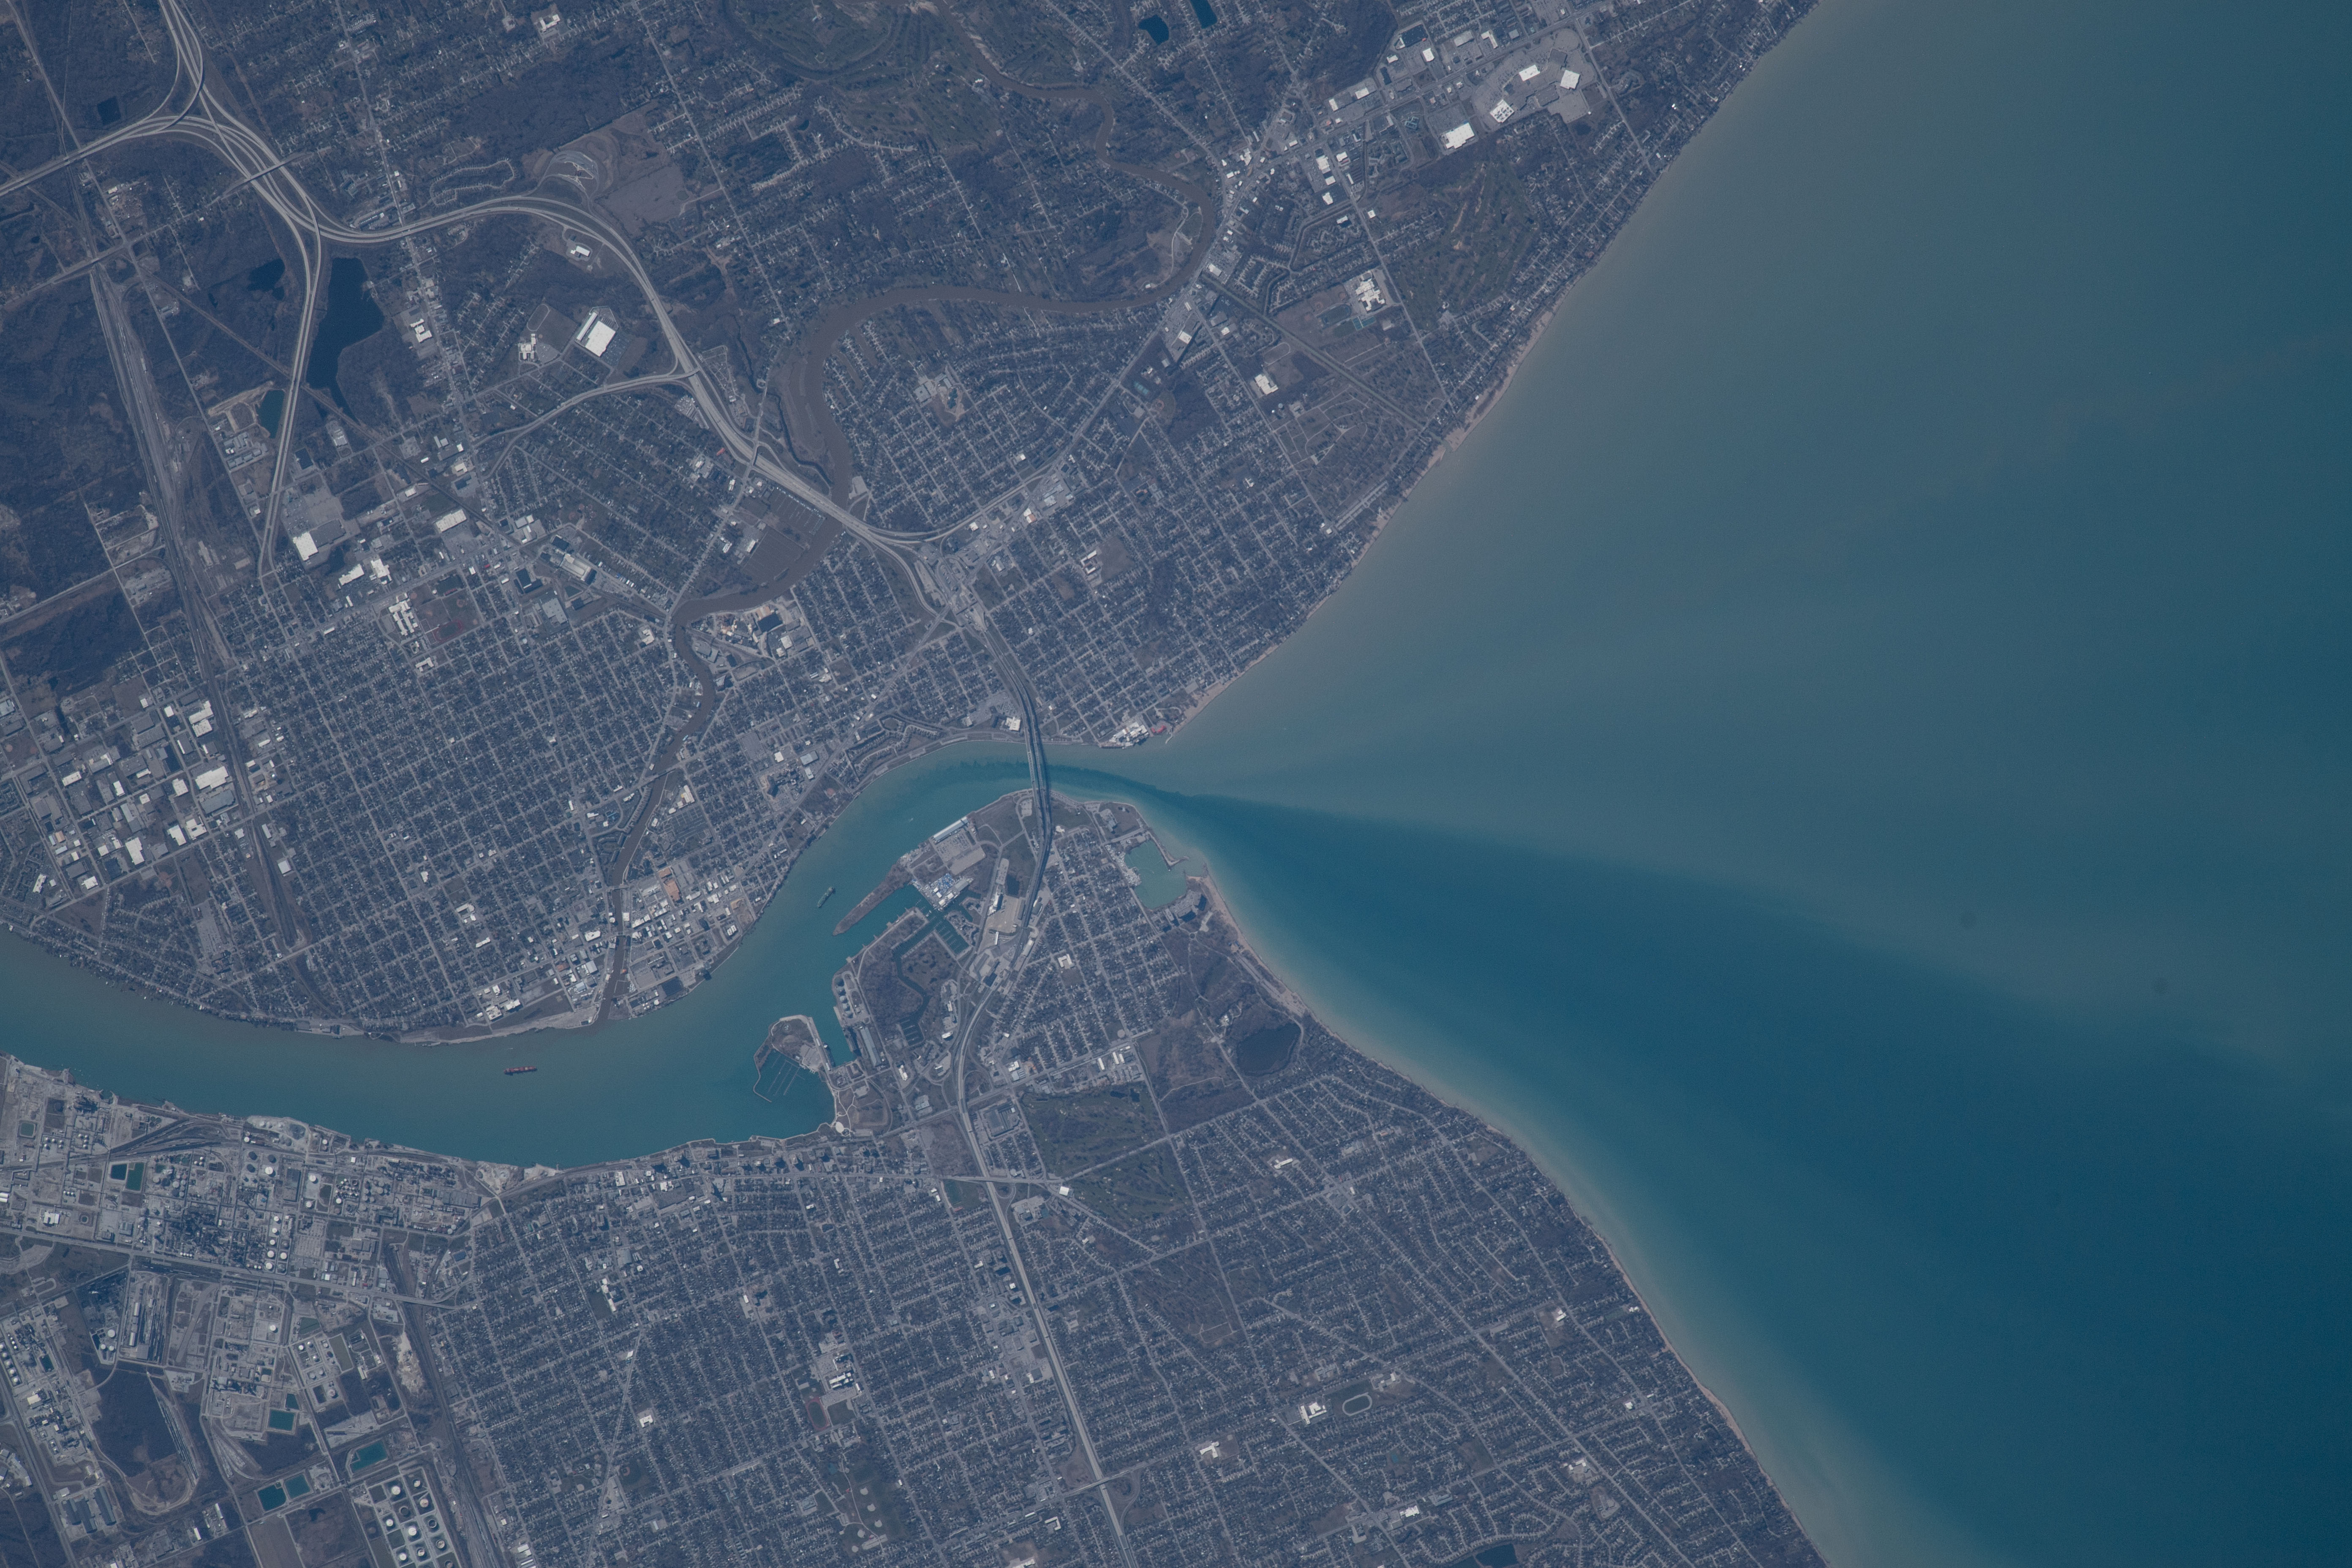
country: CANADA-O
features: PORT HURON, SARNIA, ST. CLAIR RIVER
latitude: 43.0
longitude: -82.4
